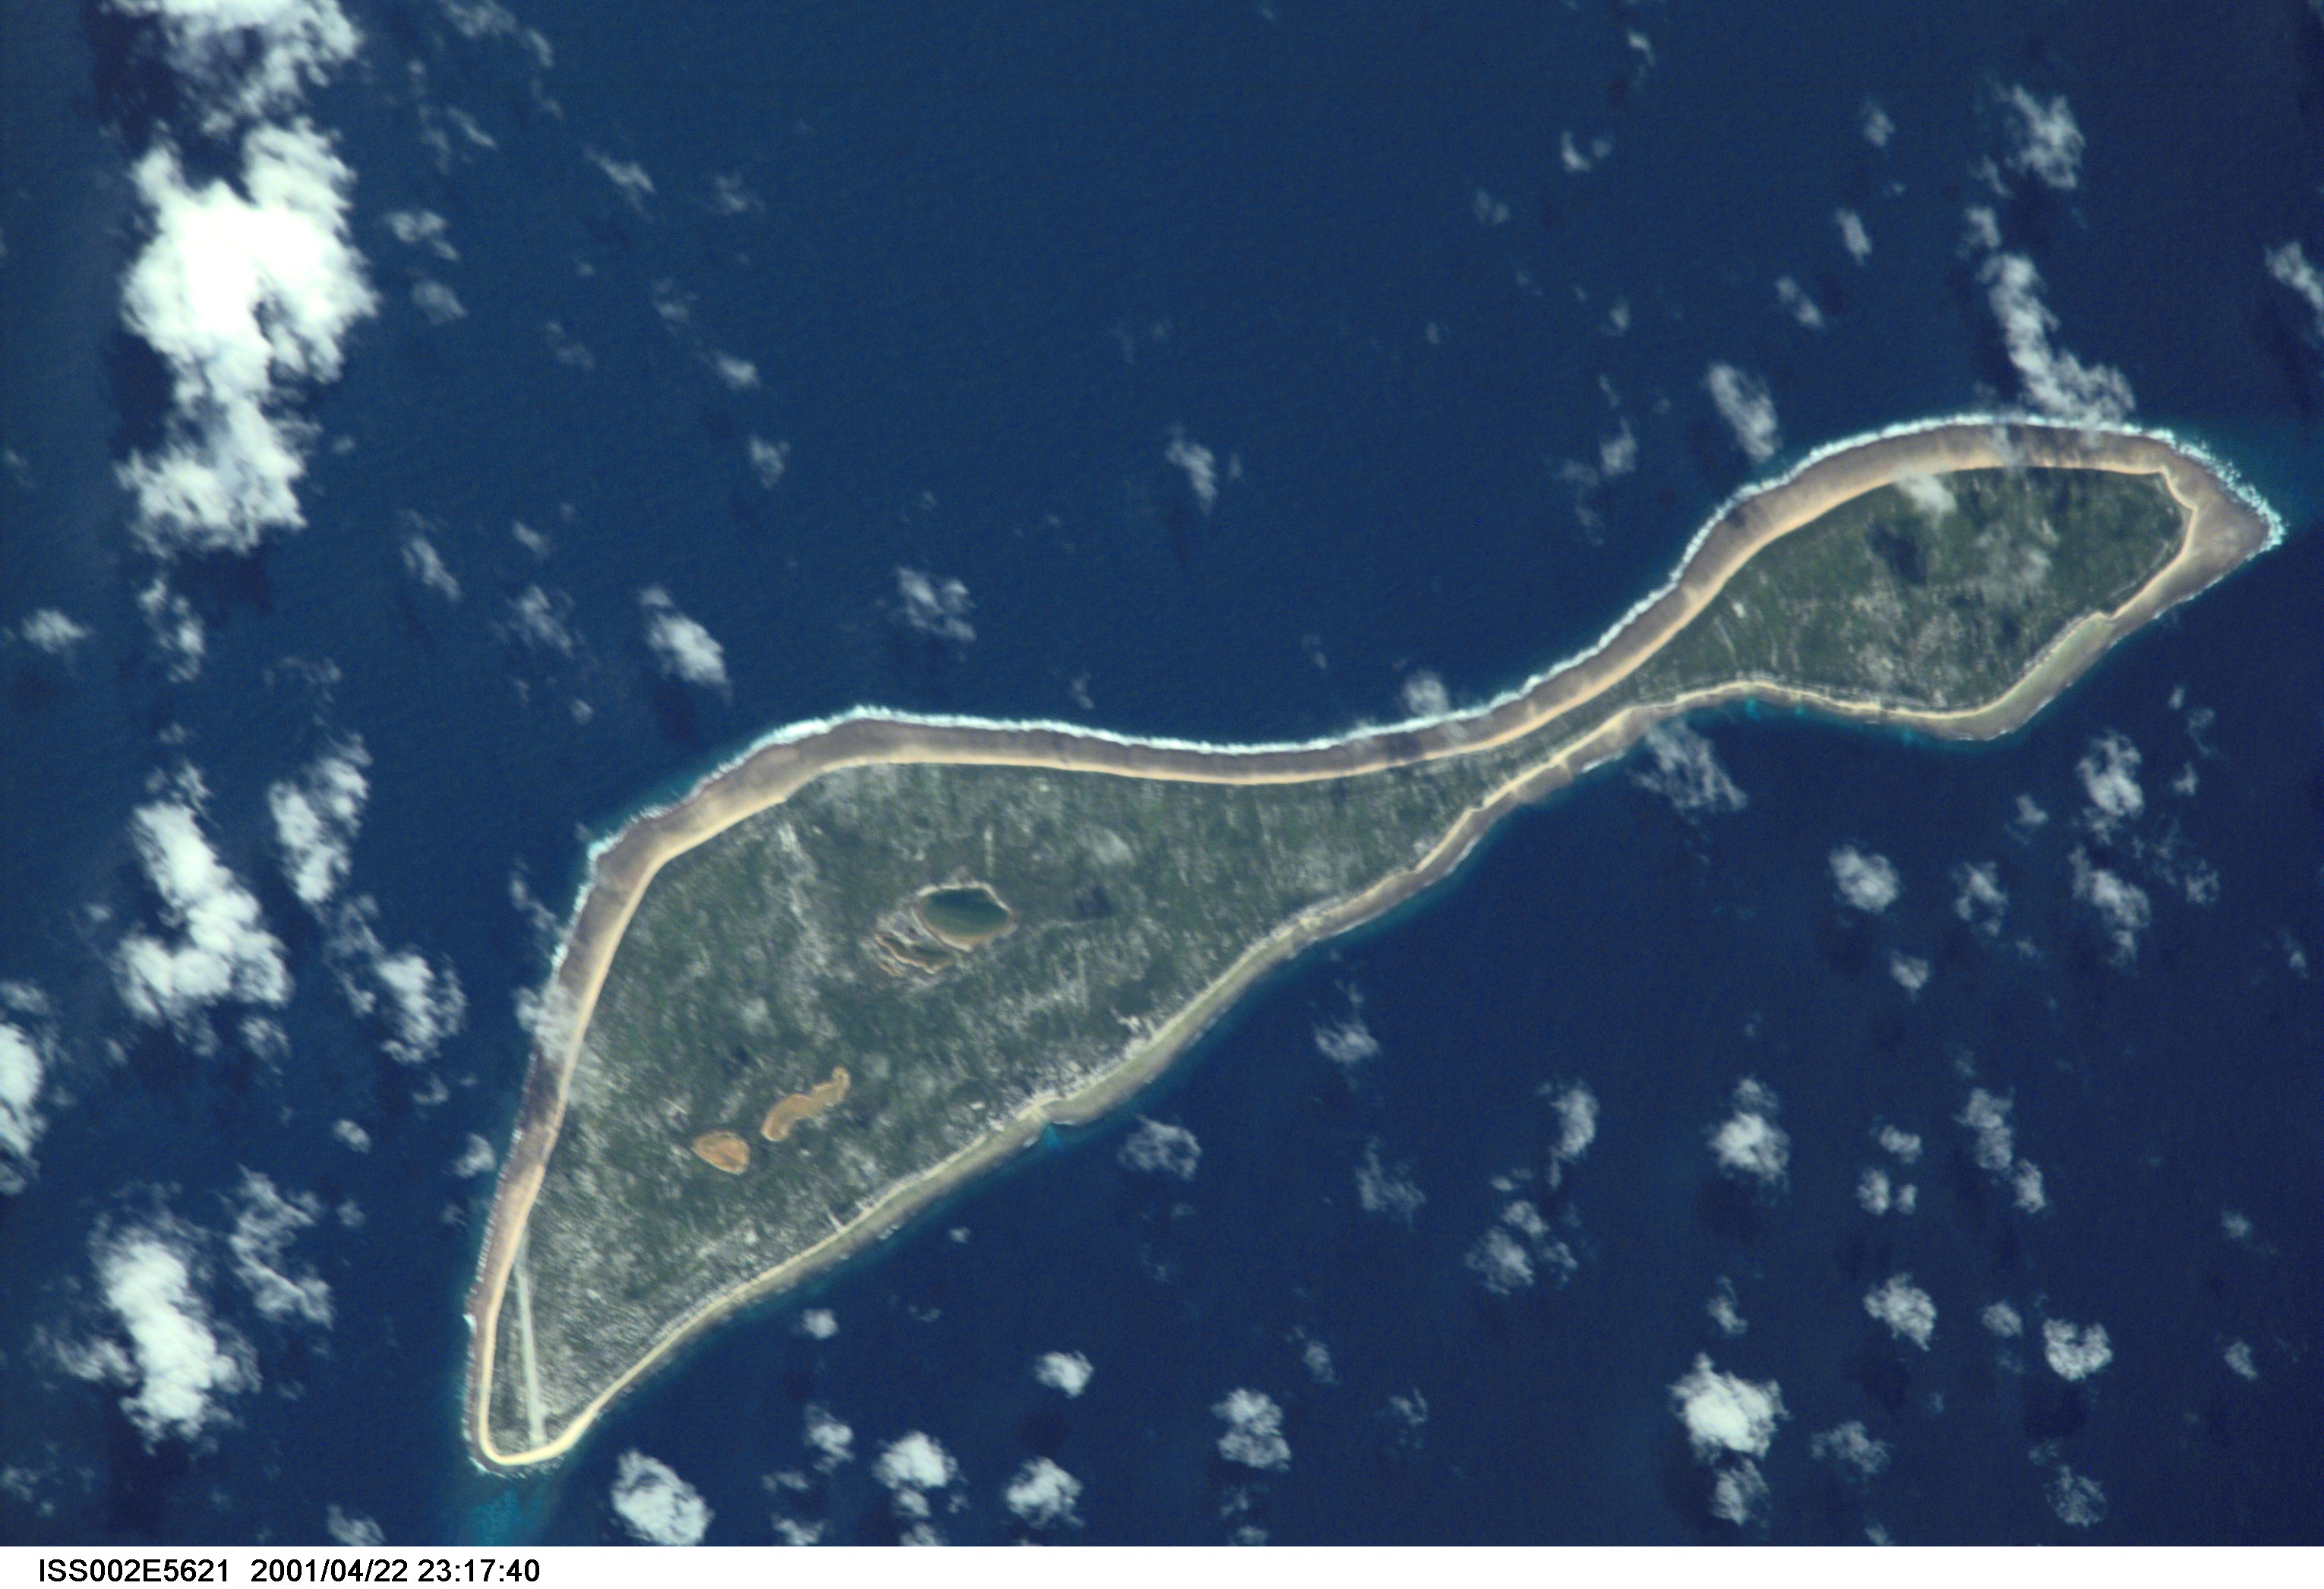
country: KIRIBATI
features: NIKUNAU ISLAND
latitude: -1.5
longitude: 176.5
